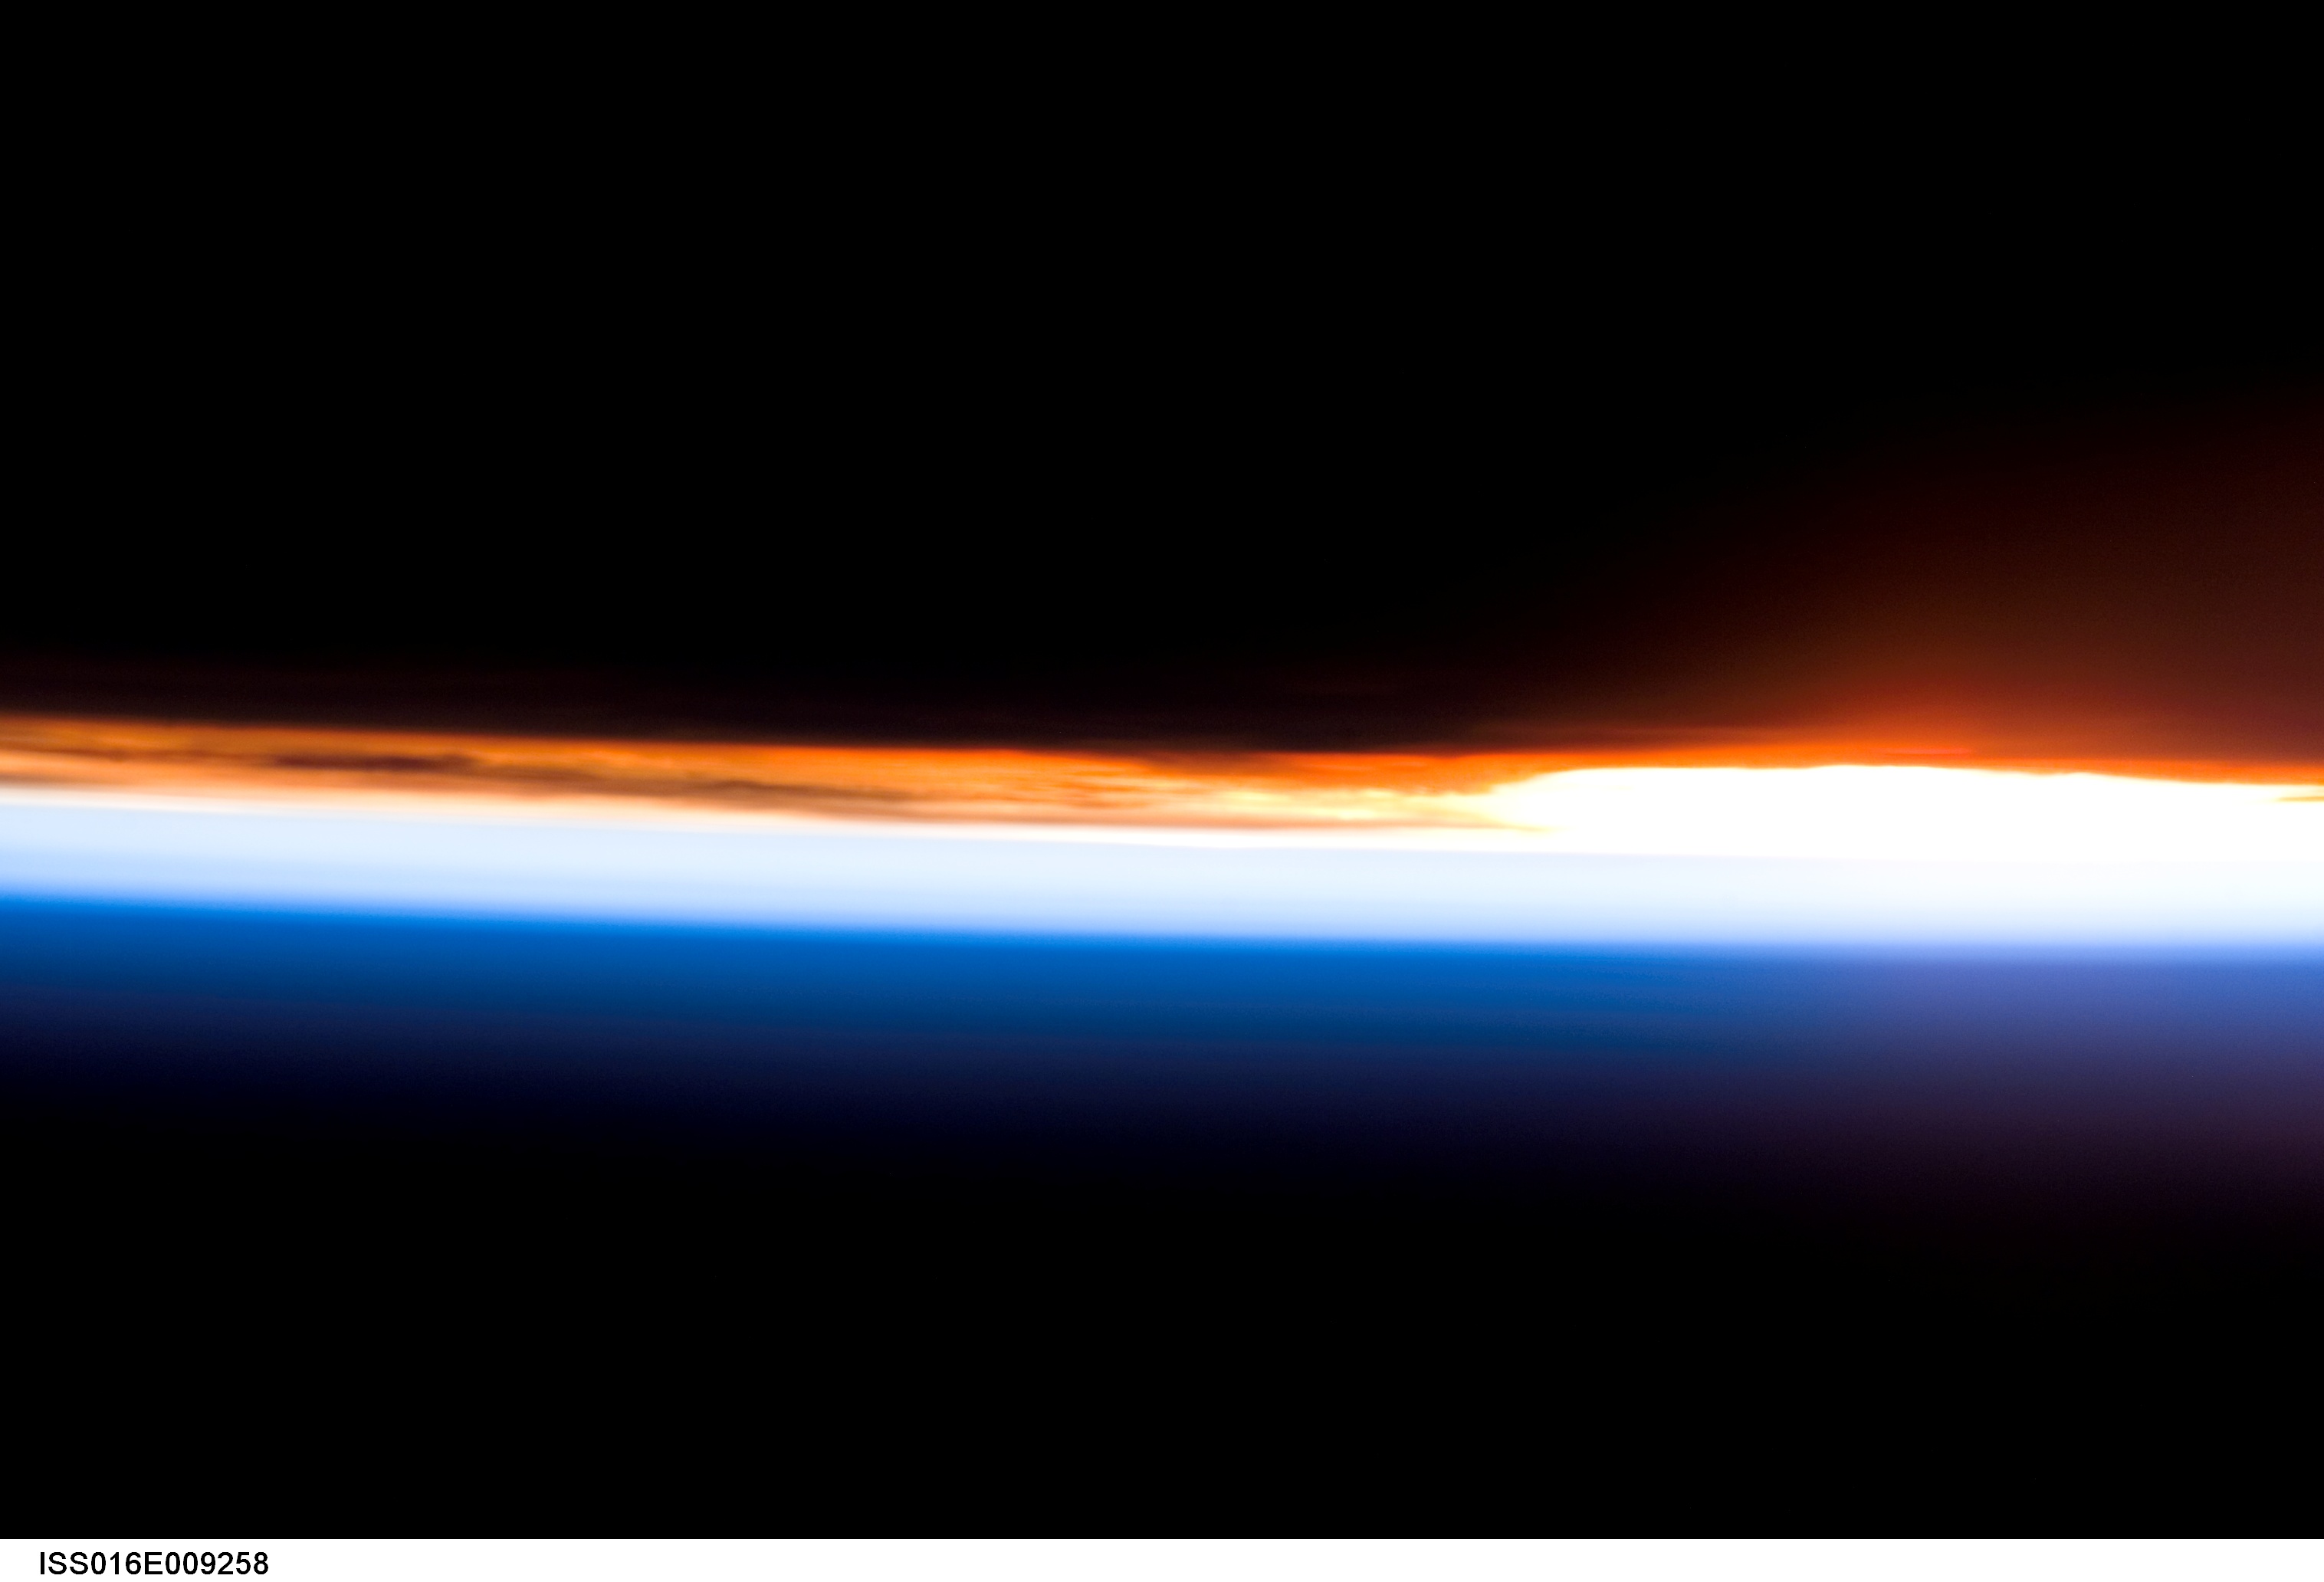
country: SOUTH AMERICA
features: PAN-ATMOSPHERIC LIMB, SUNRISE
